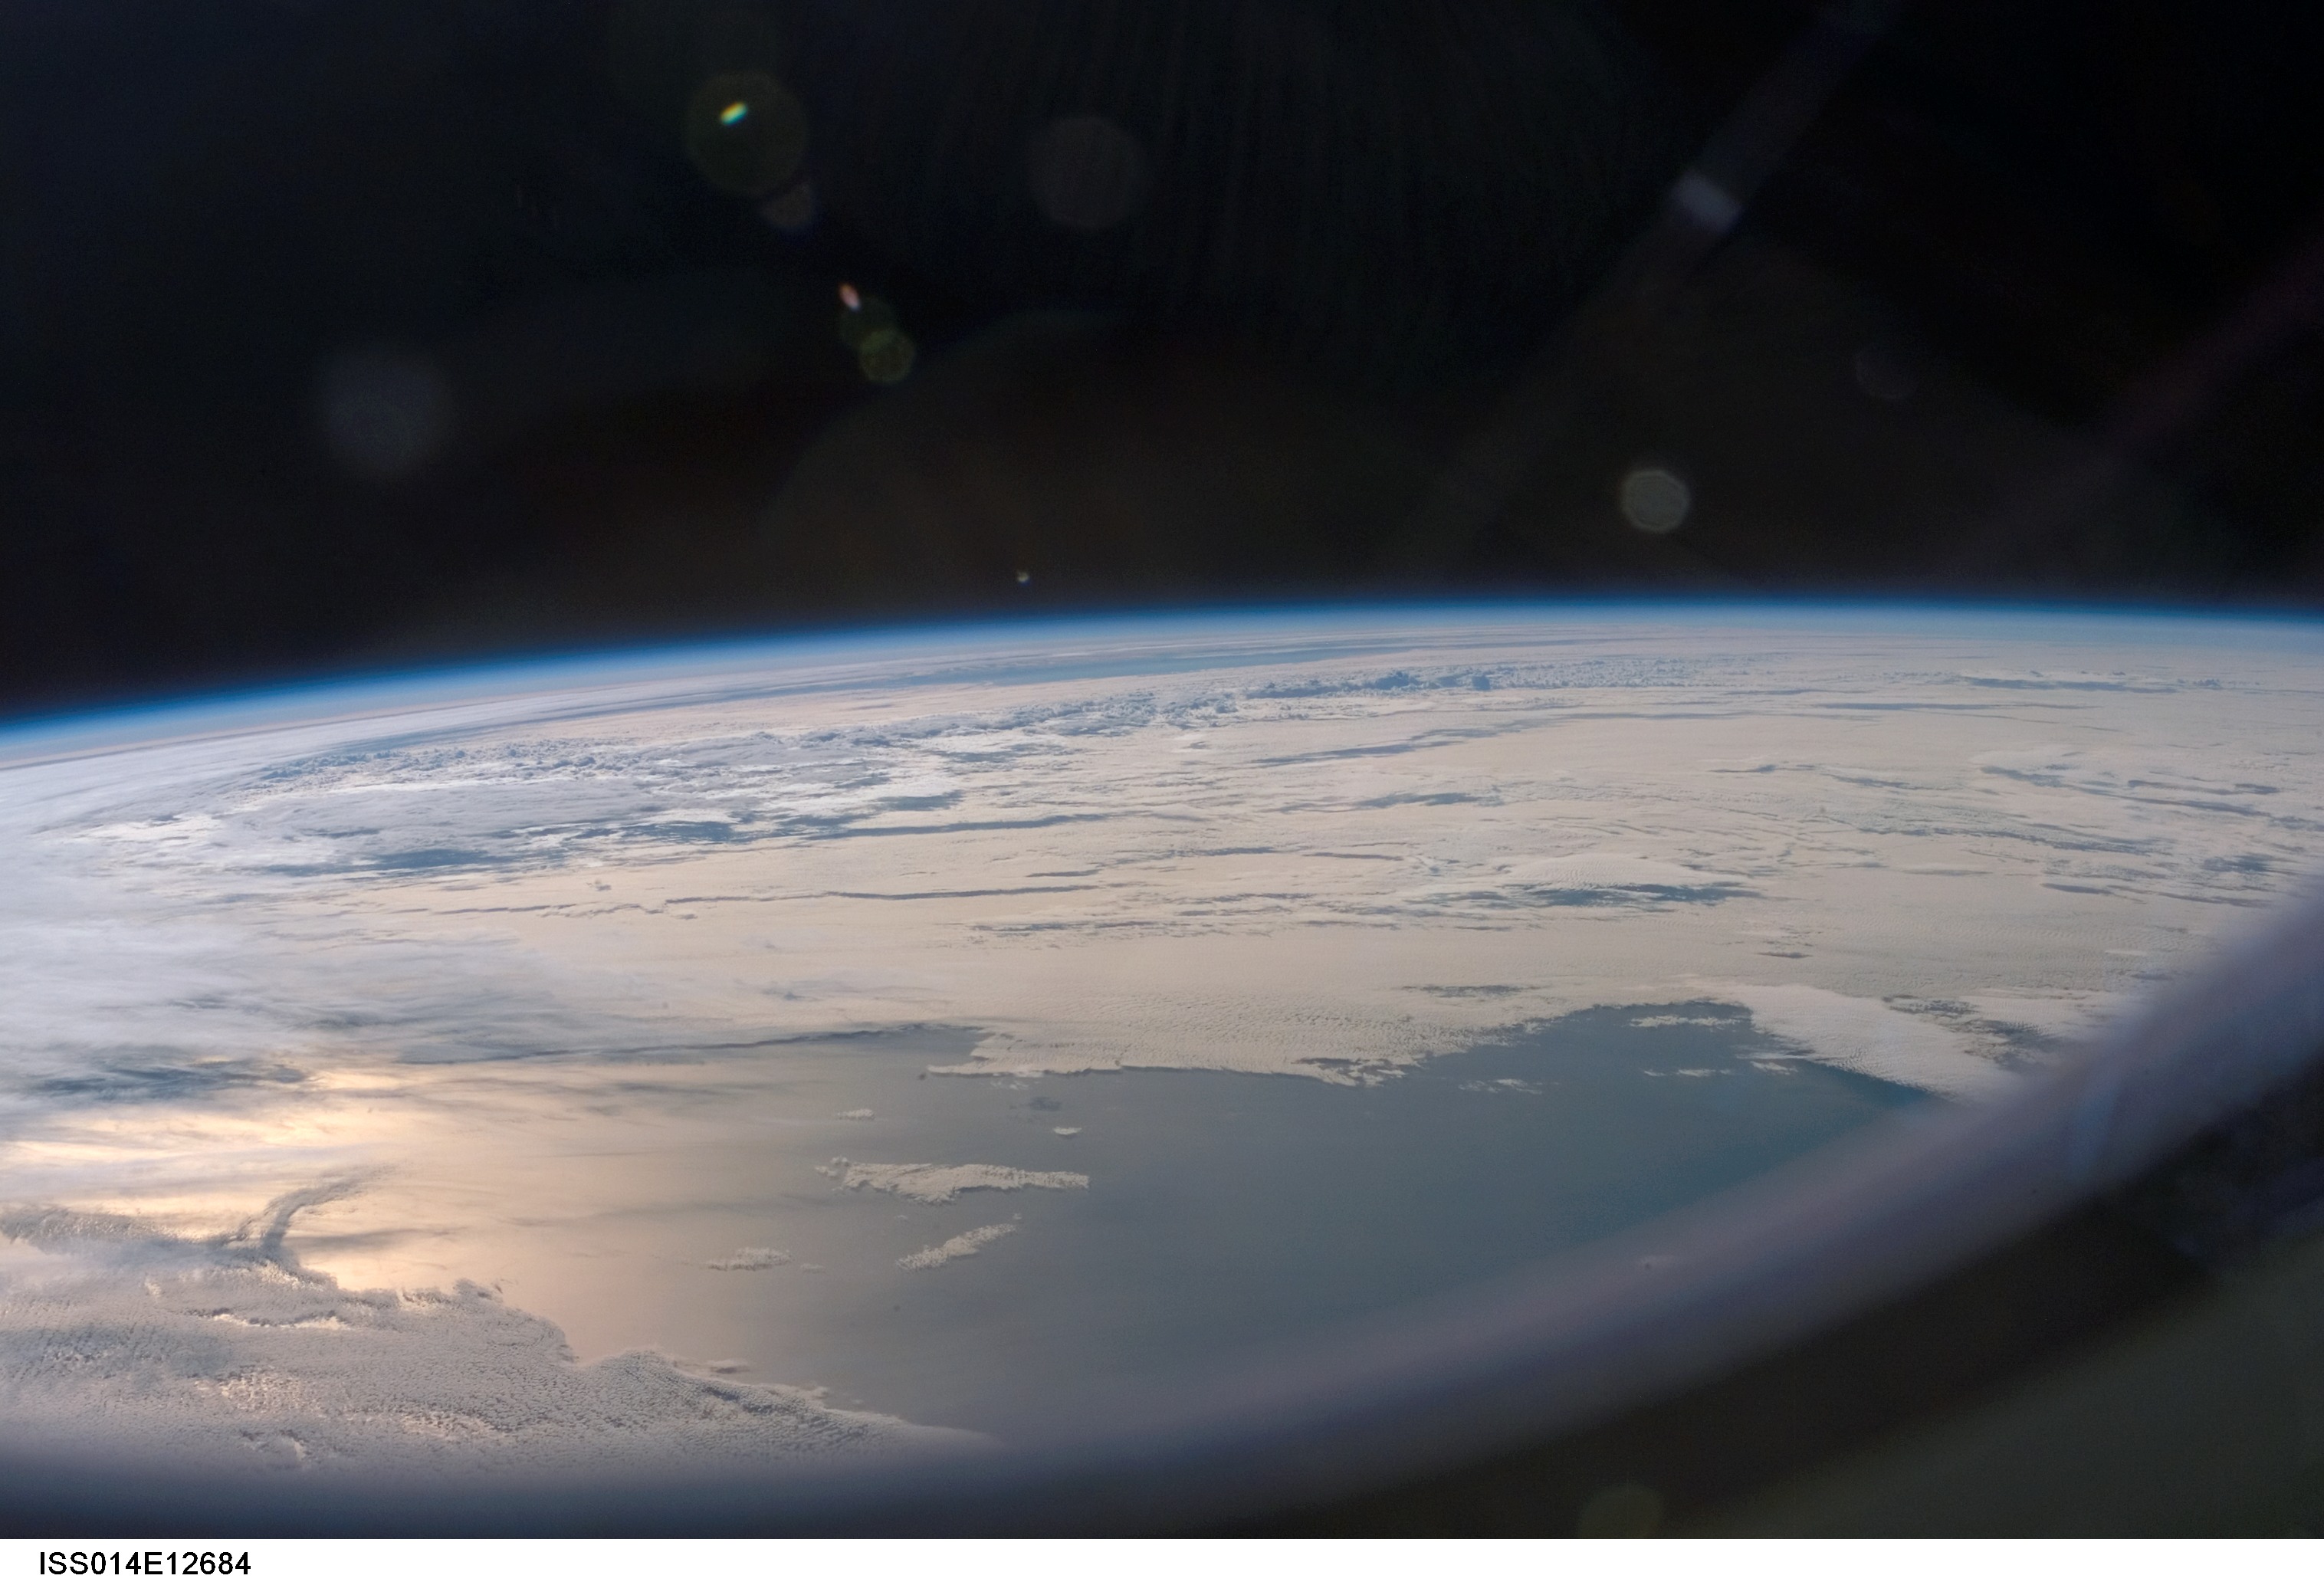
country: INDIAN OCEAN
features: PAN-GLINT, CLOUD LAYERS
